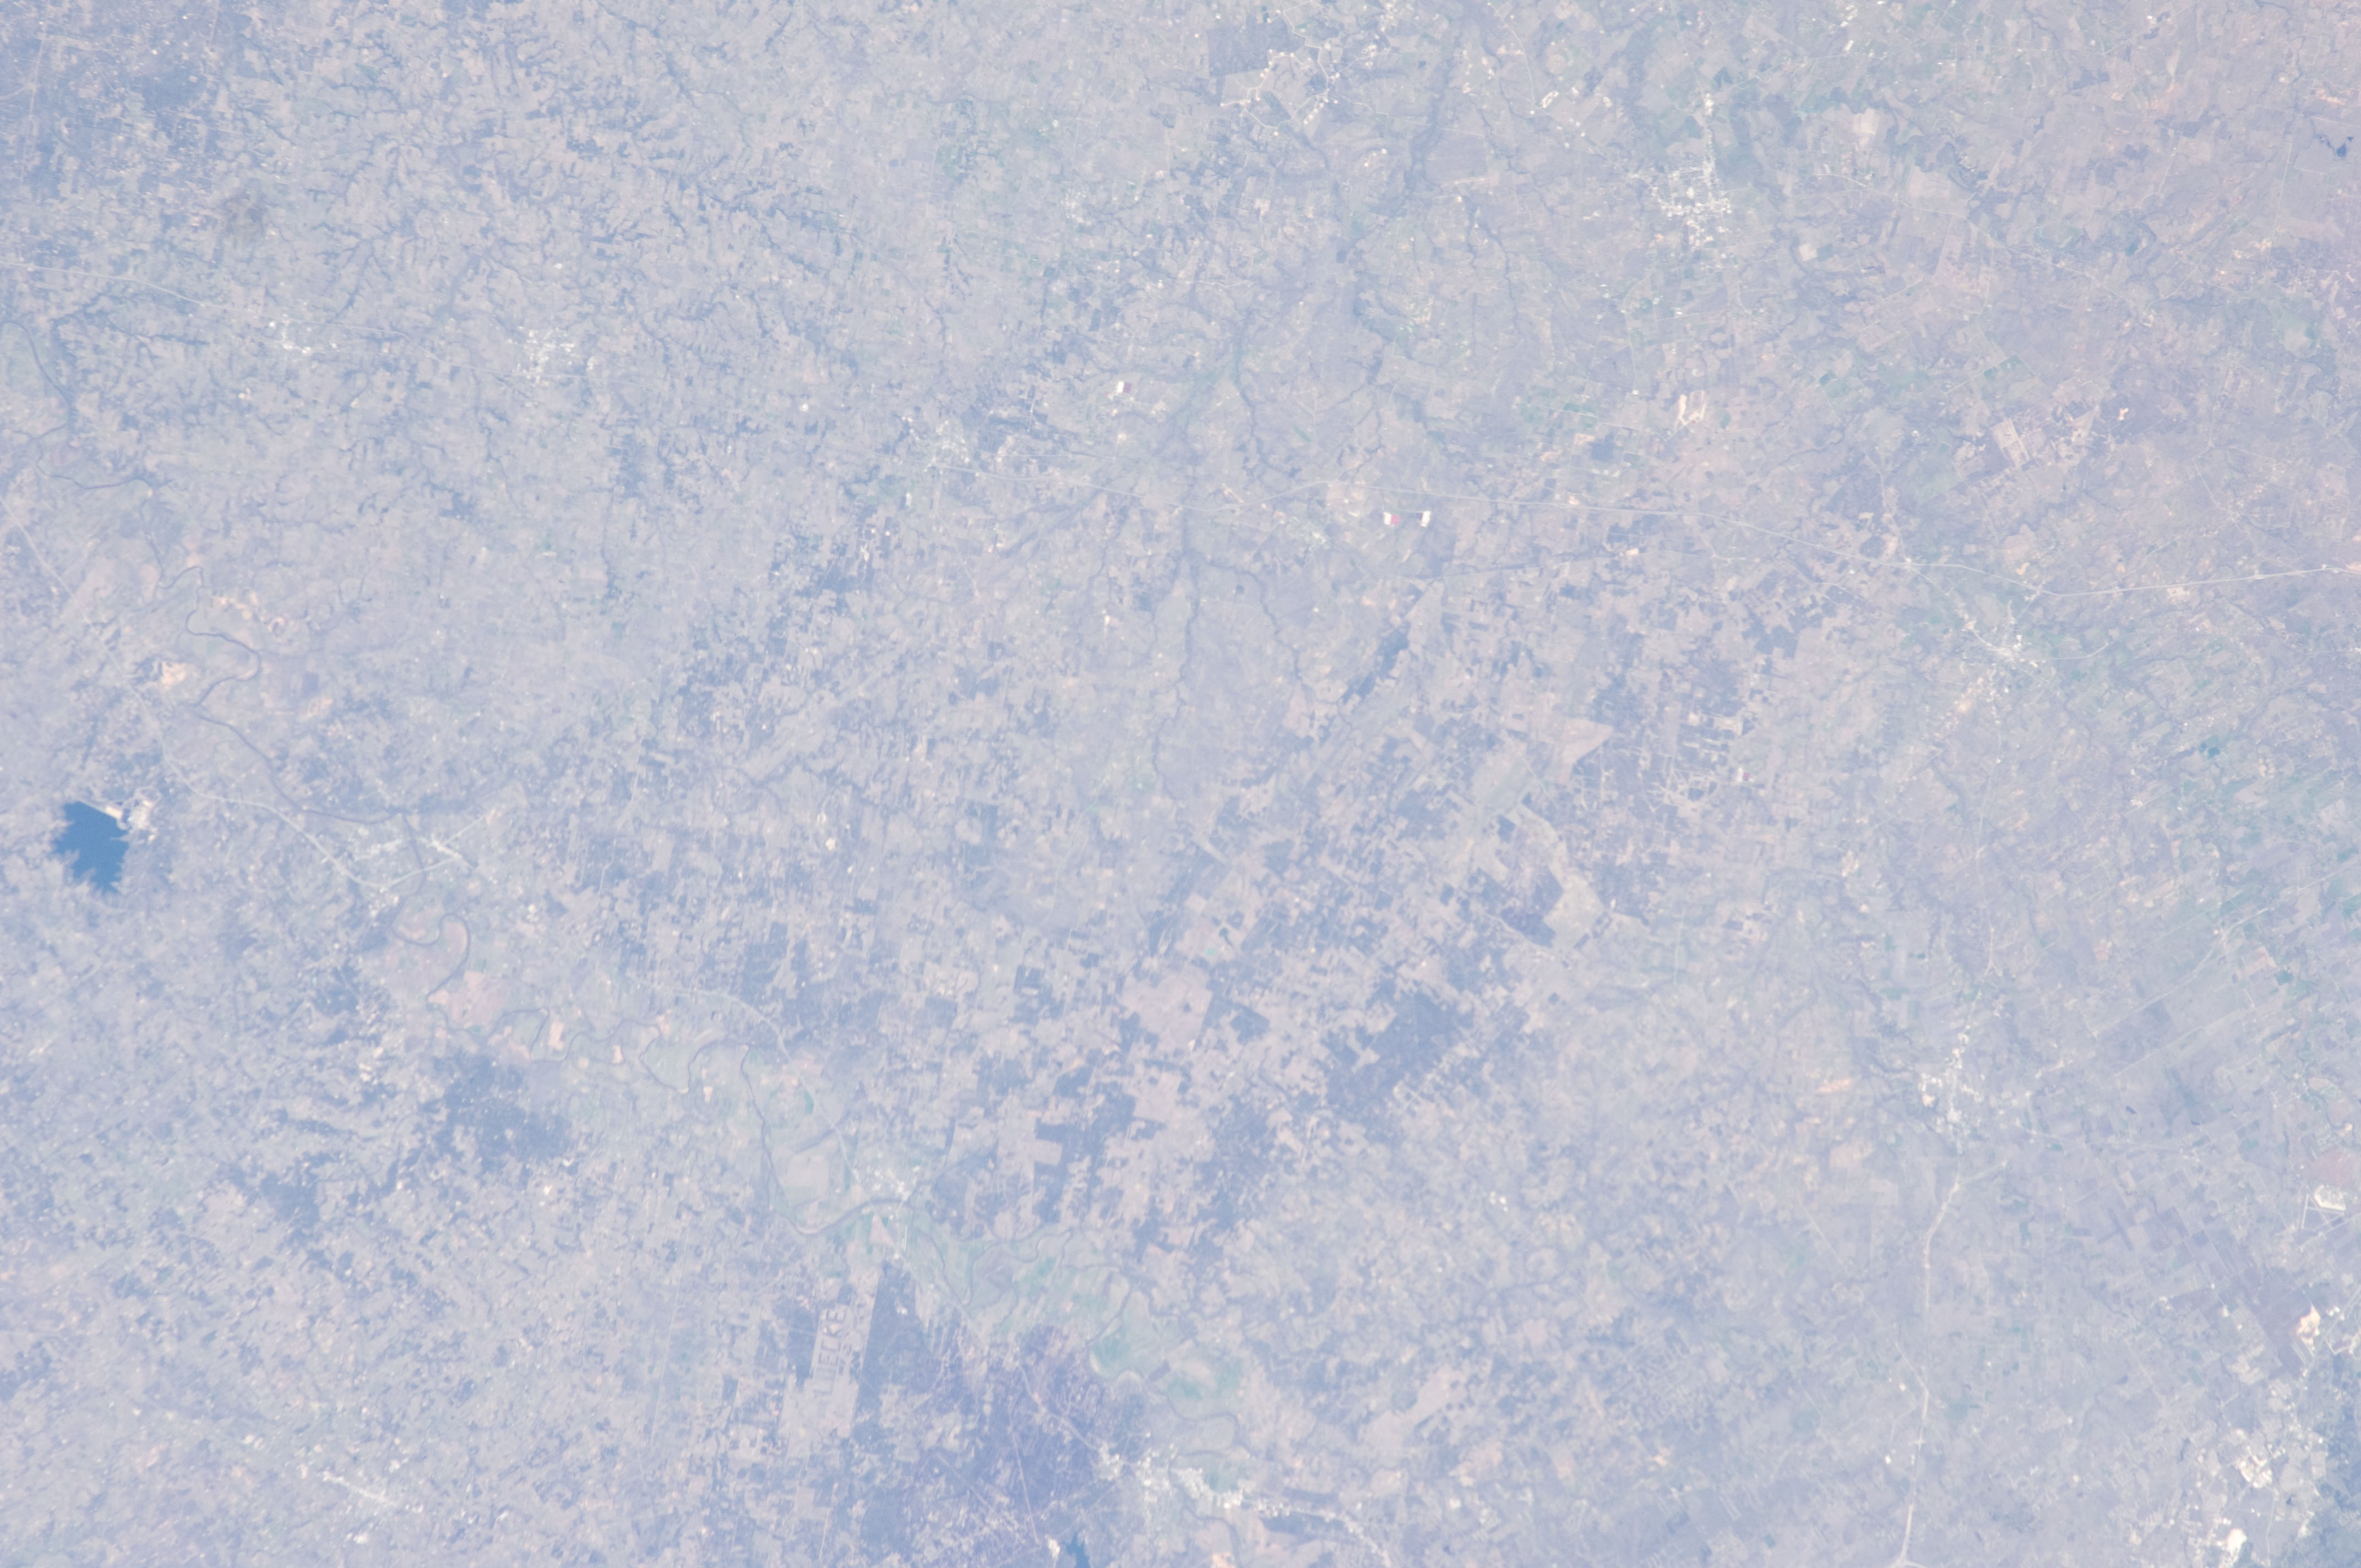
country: USA-TEXAS
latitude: 29.9
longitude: -97.3
